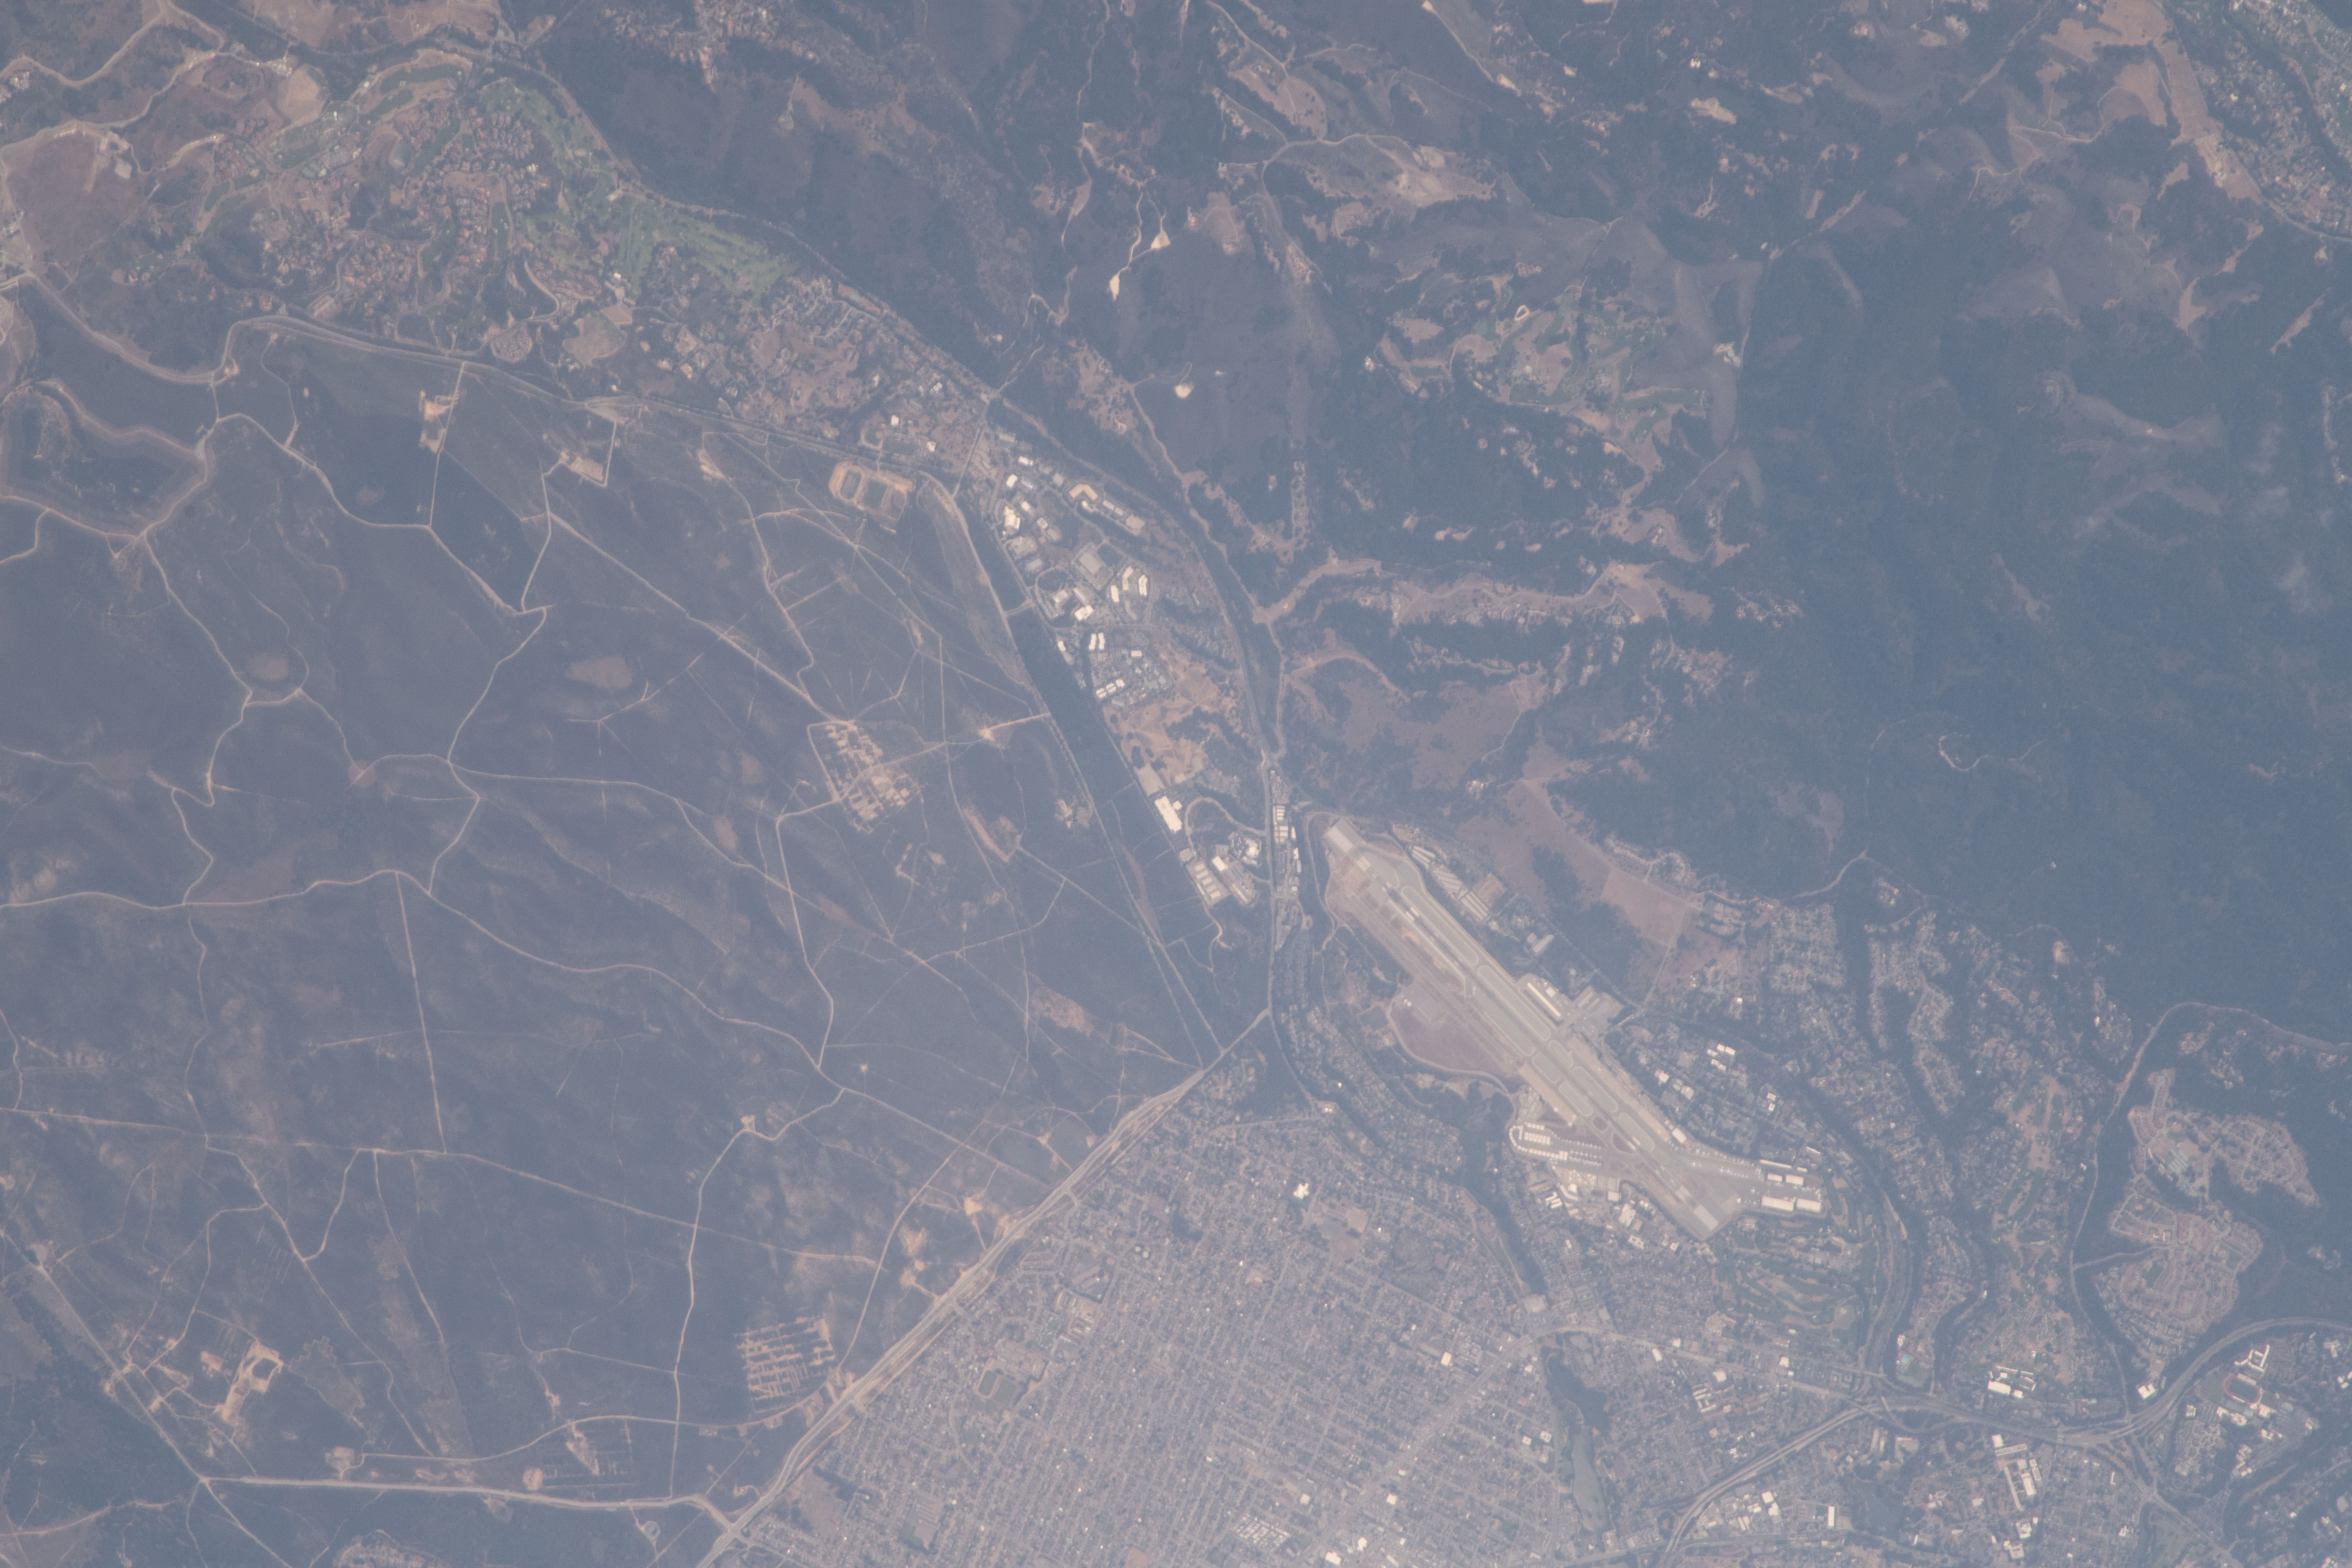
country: USA-CALIFORNIA
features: CRESPI POND, MONTEREY CANYON, DAVIDSON SEAMOUNT, MONTEREY BAY, MONTEREY REGIONAL AIRPORT
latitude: 36.6
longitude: -121.8
